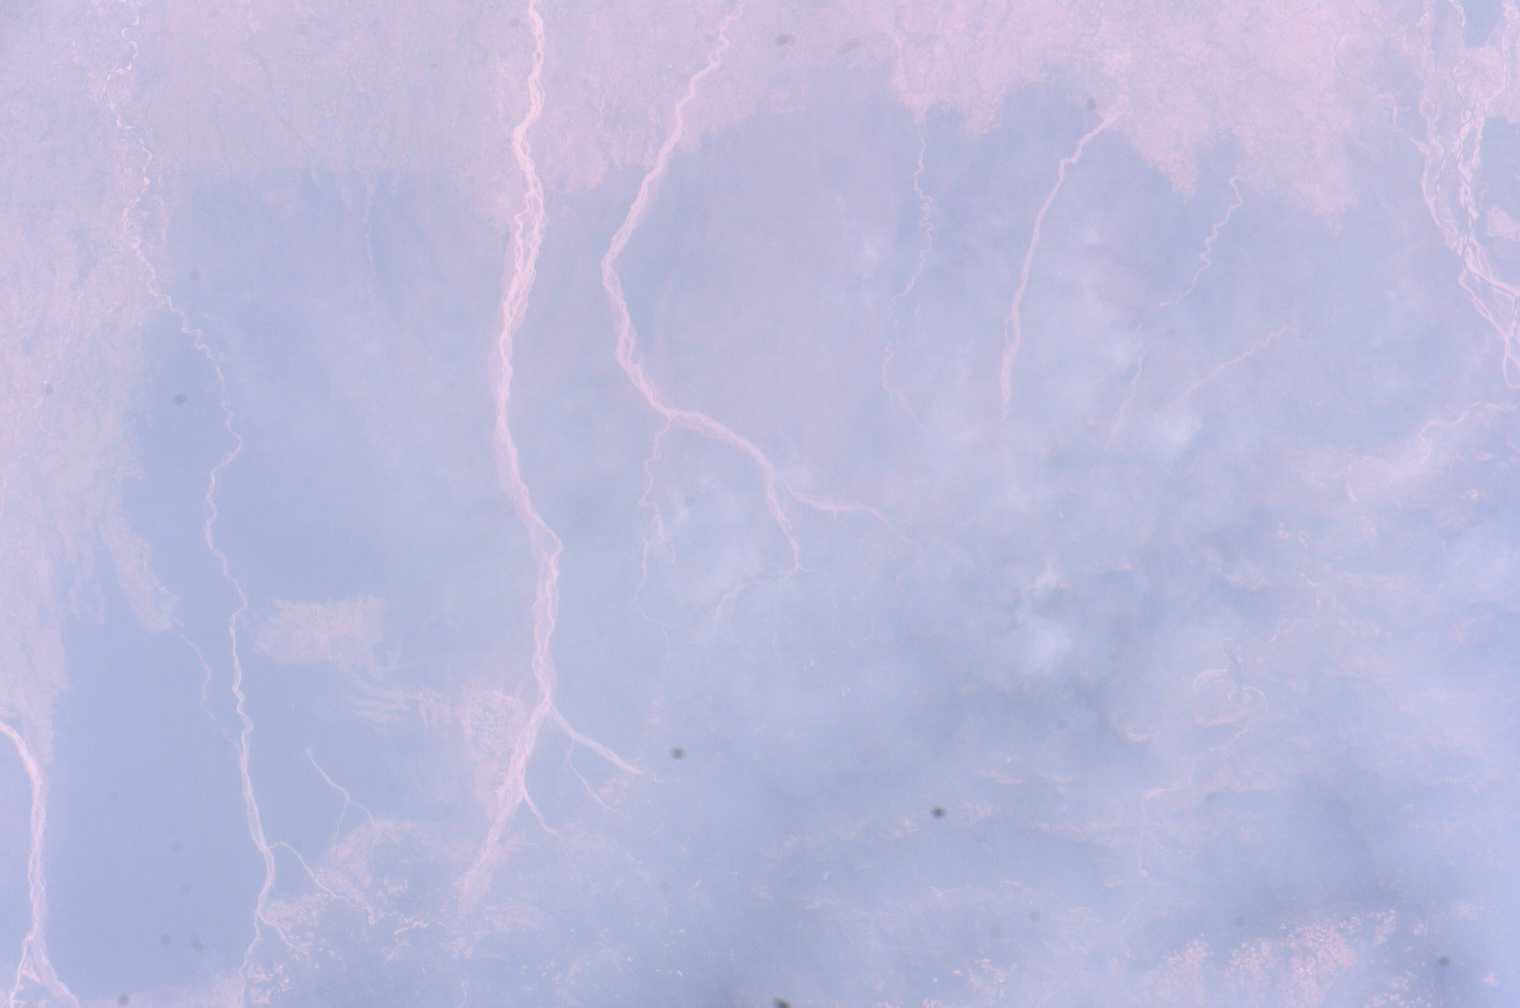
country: BHUTAN
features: SMOKE, FOOTHILLS STREAMS
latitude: 27.0
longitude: 90.0
